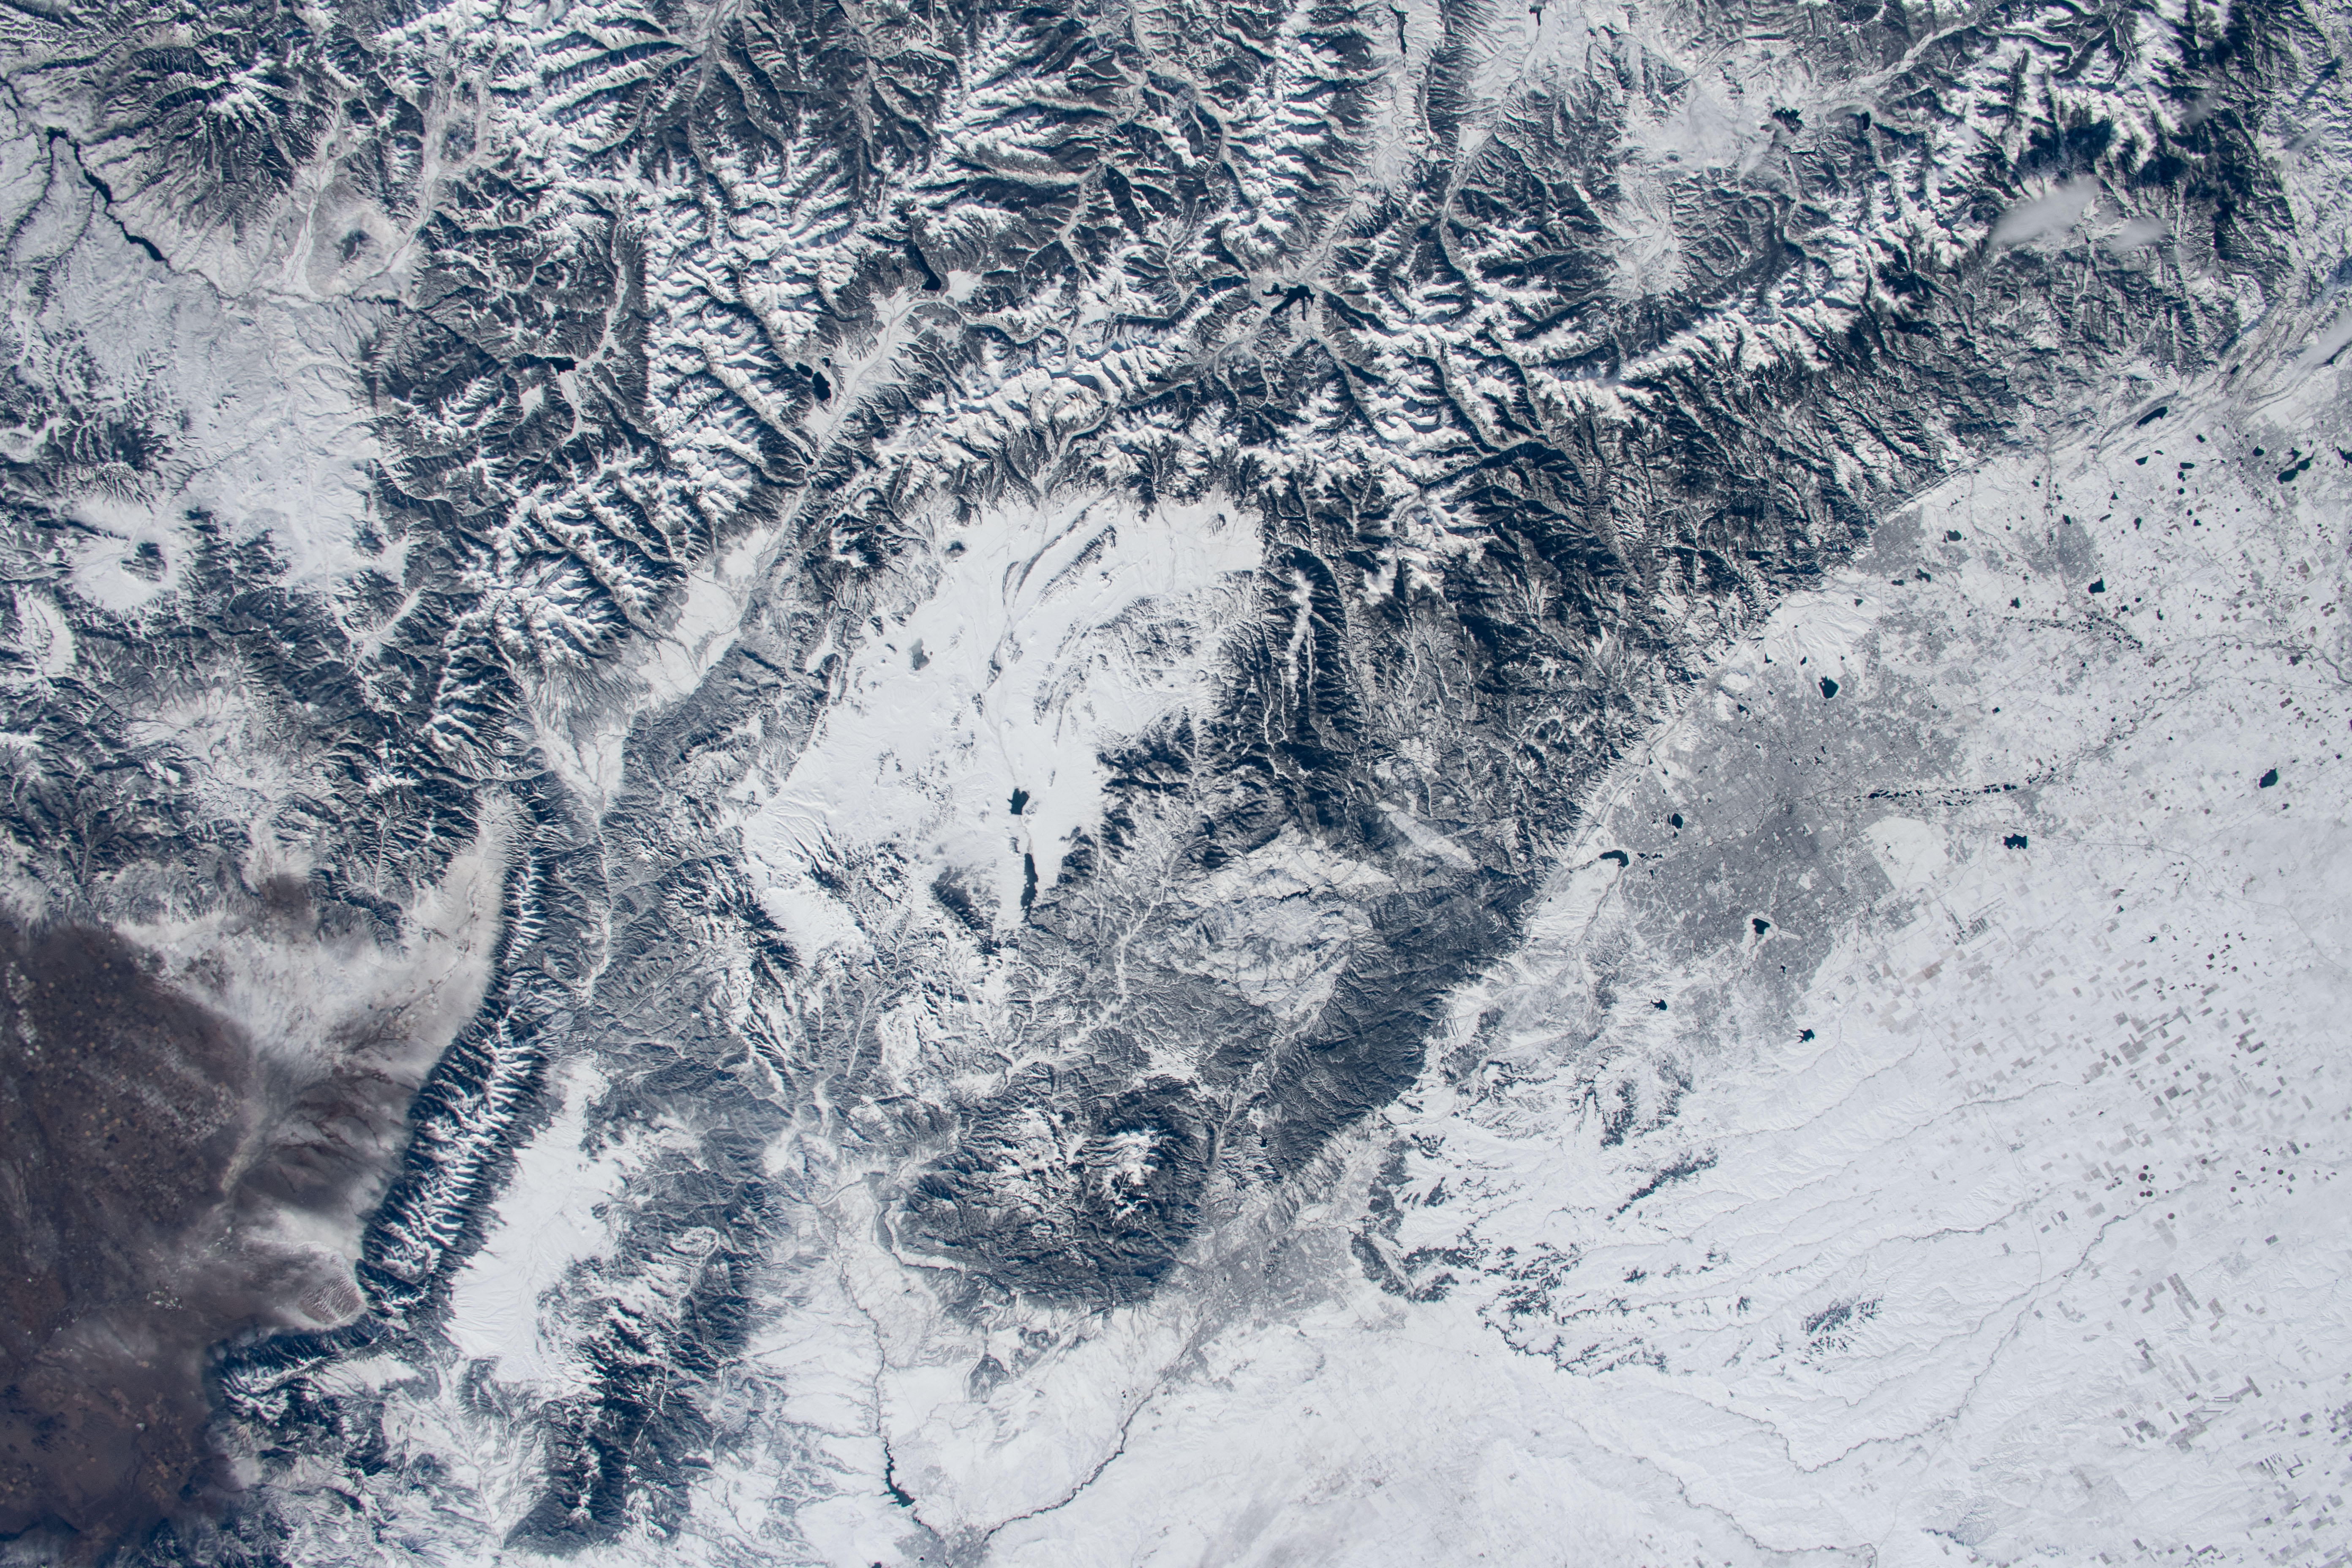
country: USA-COLORADO
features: FORT CARSON, COLORADO SPRINGS, DENVER, BOULDER, COLORADO
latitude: 39.0
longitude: -105.5
